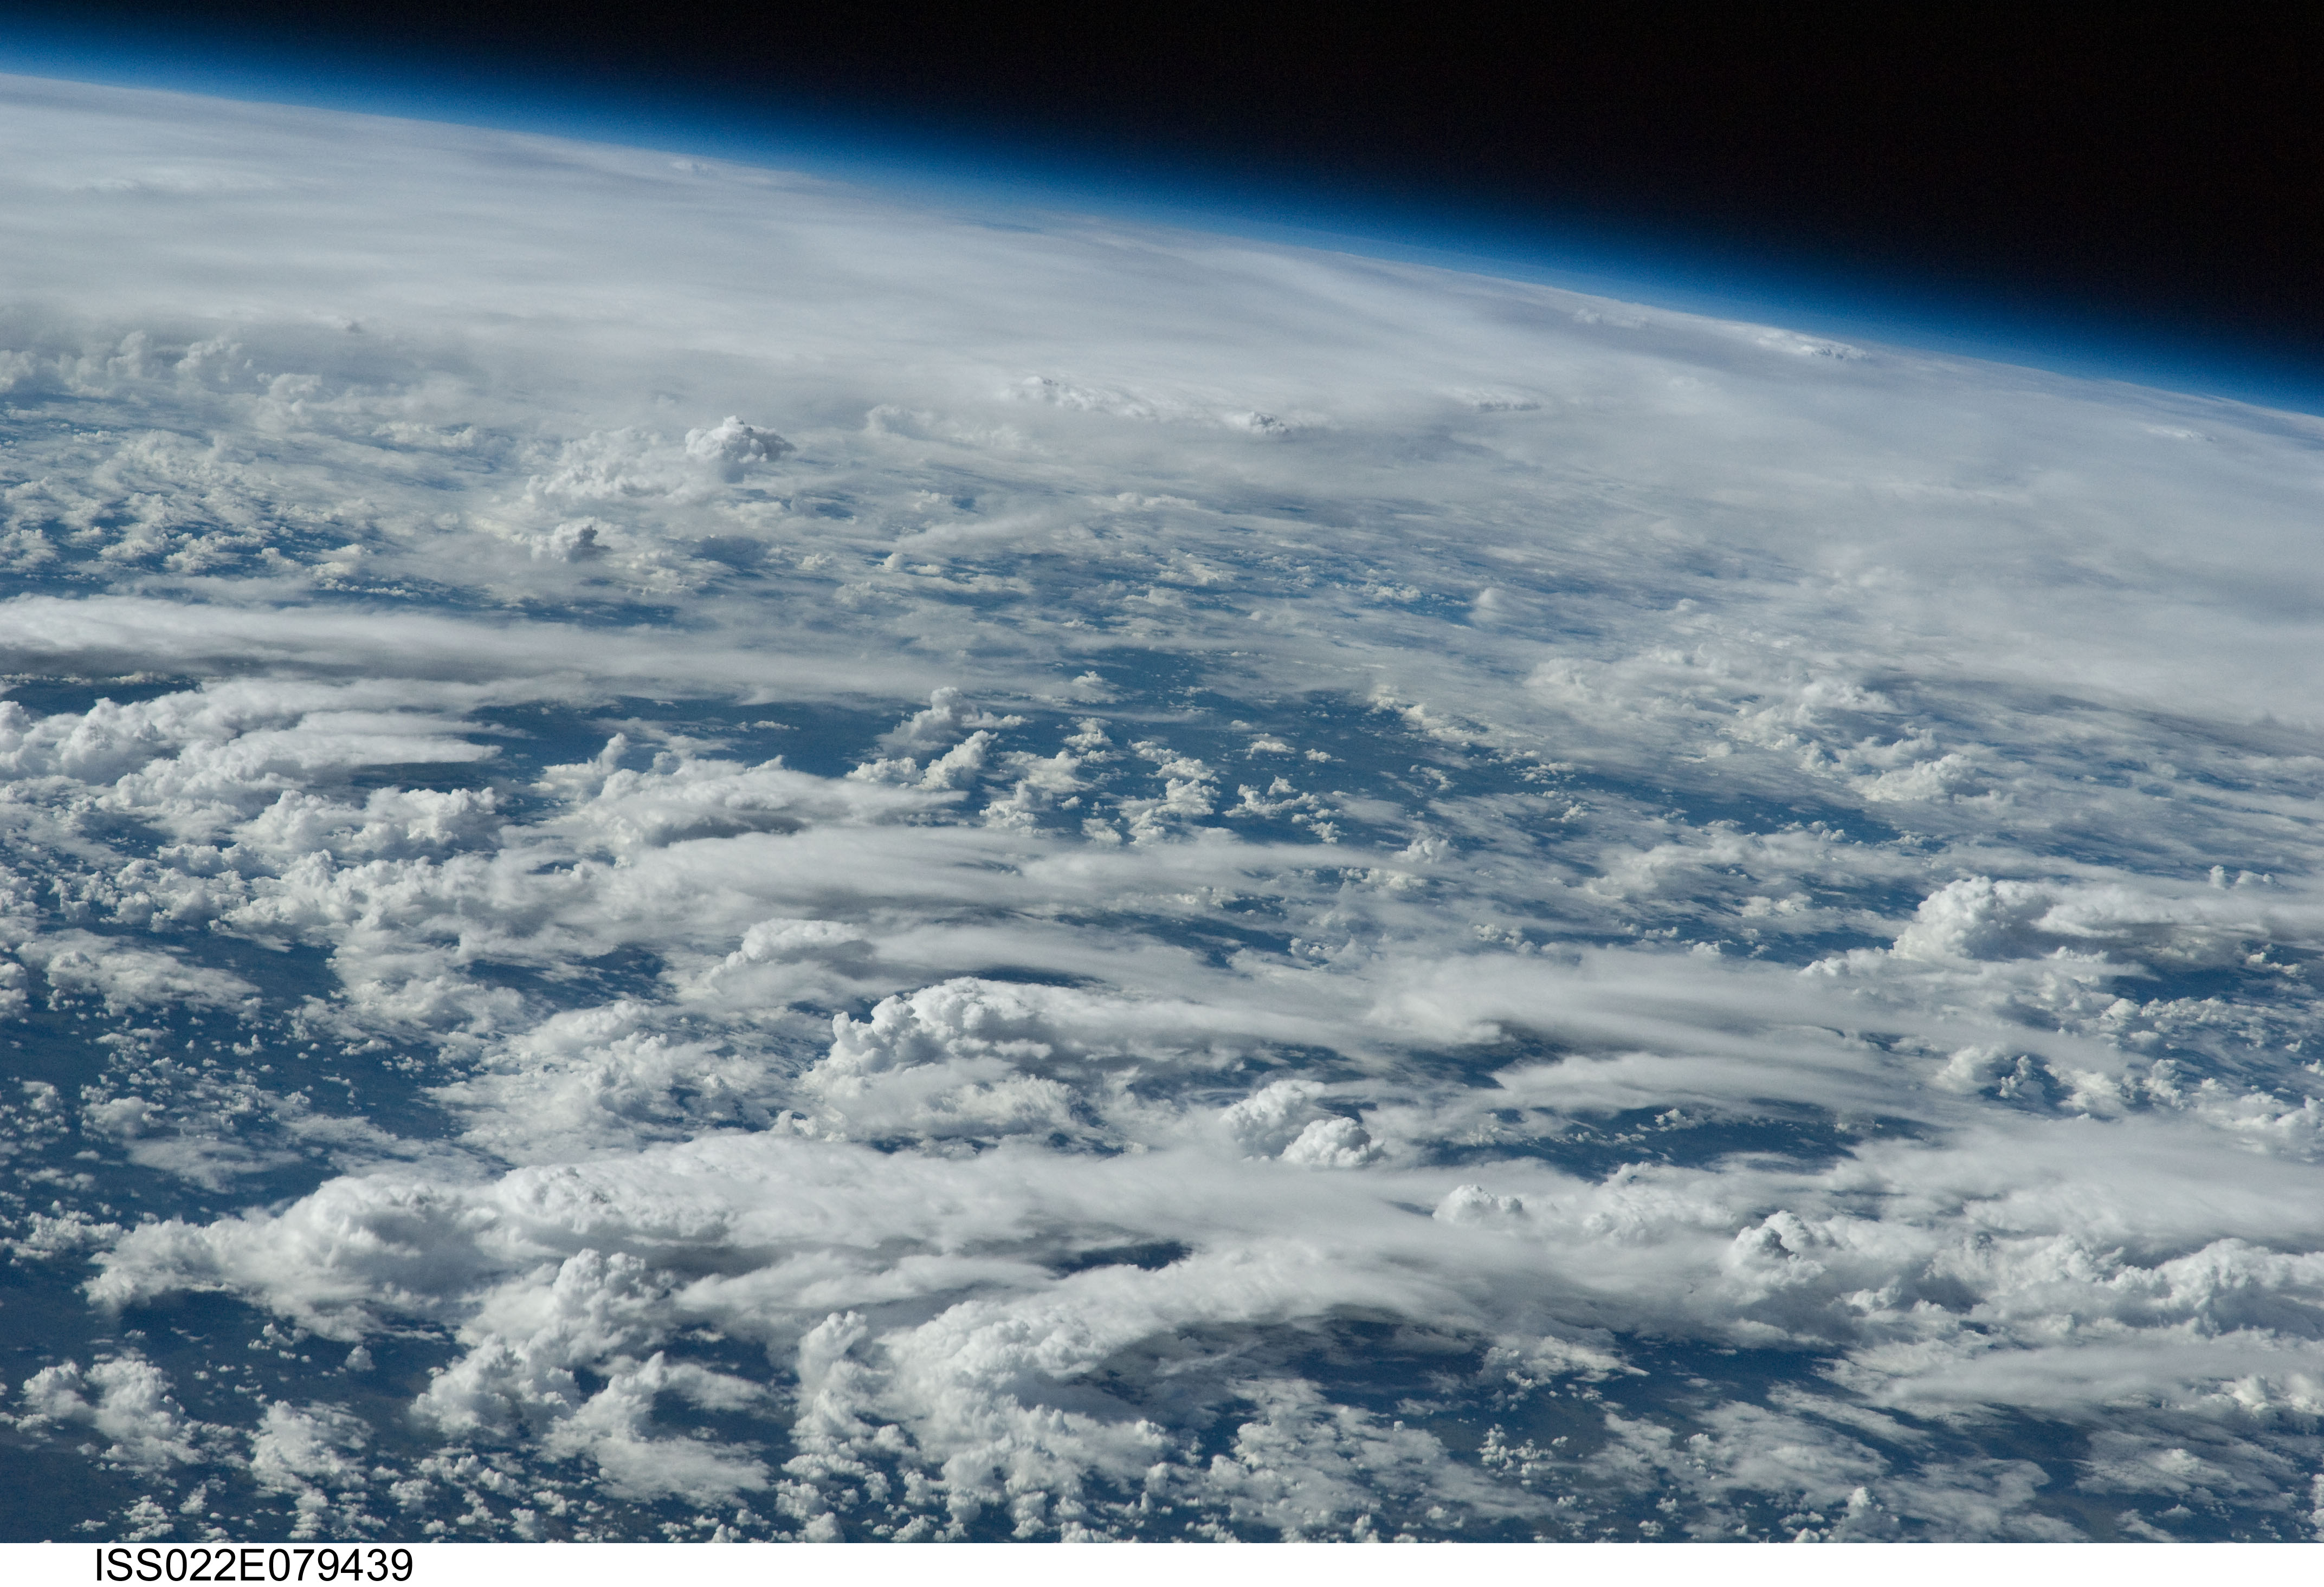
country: AFRICA
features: PAN-THUNDERSTORMS
